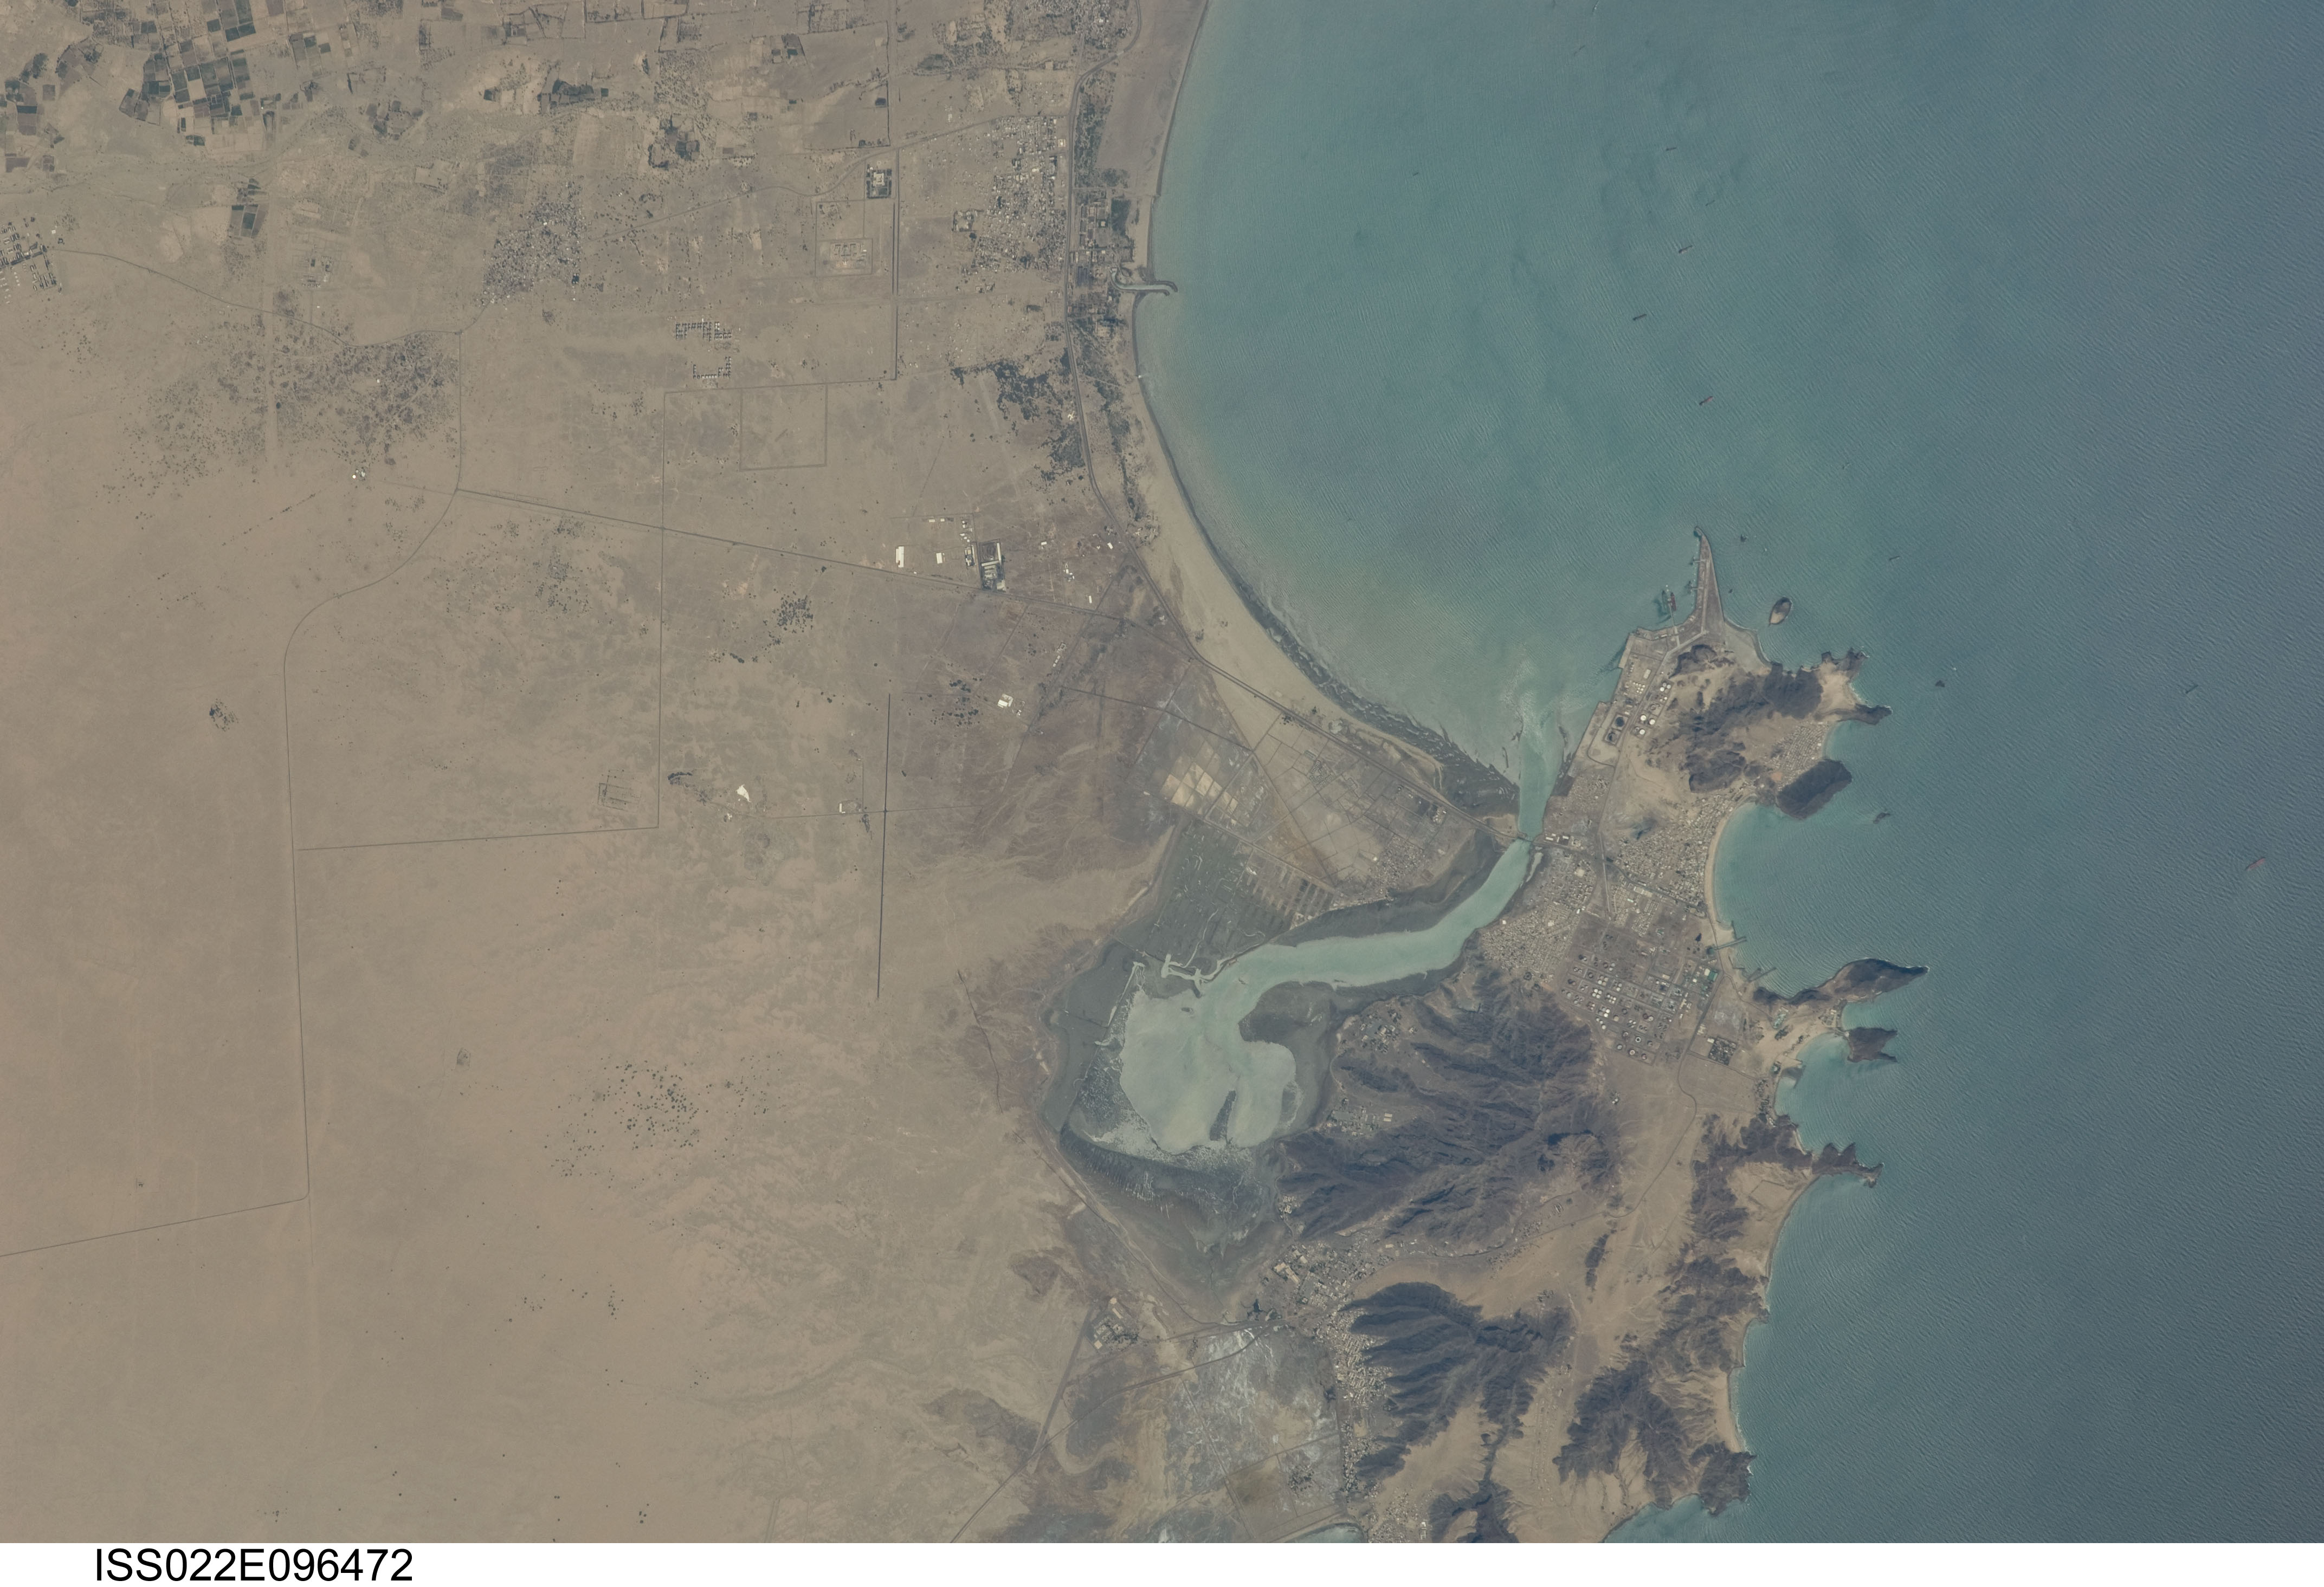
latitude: 12.8
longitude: 44.9
